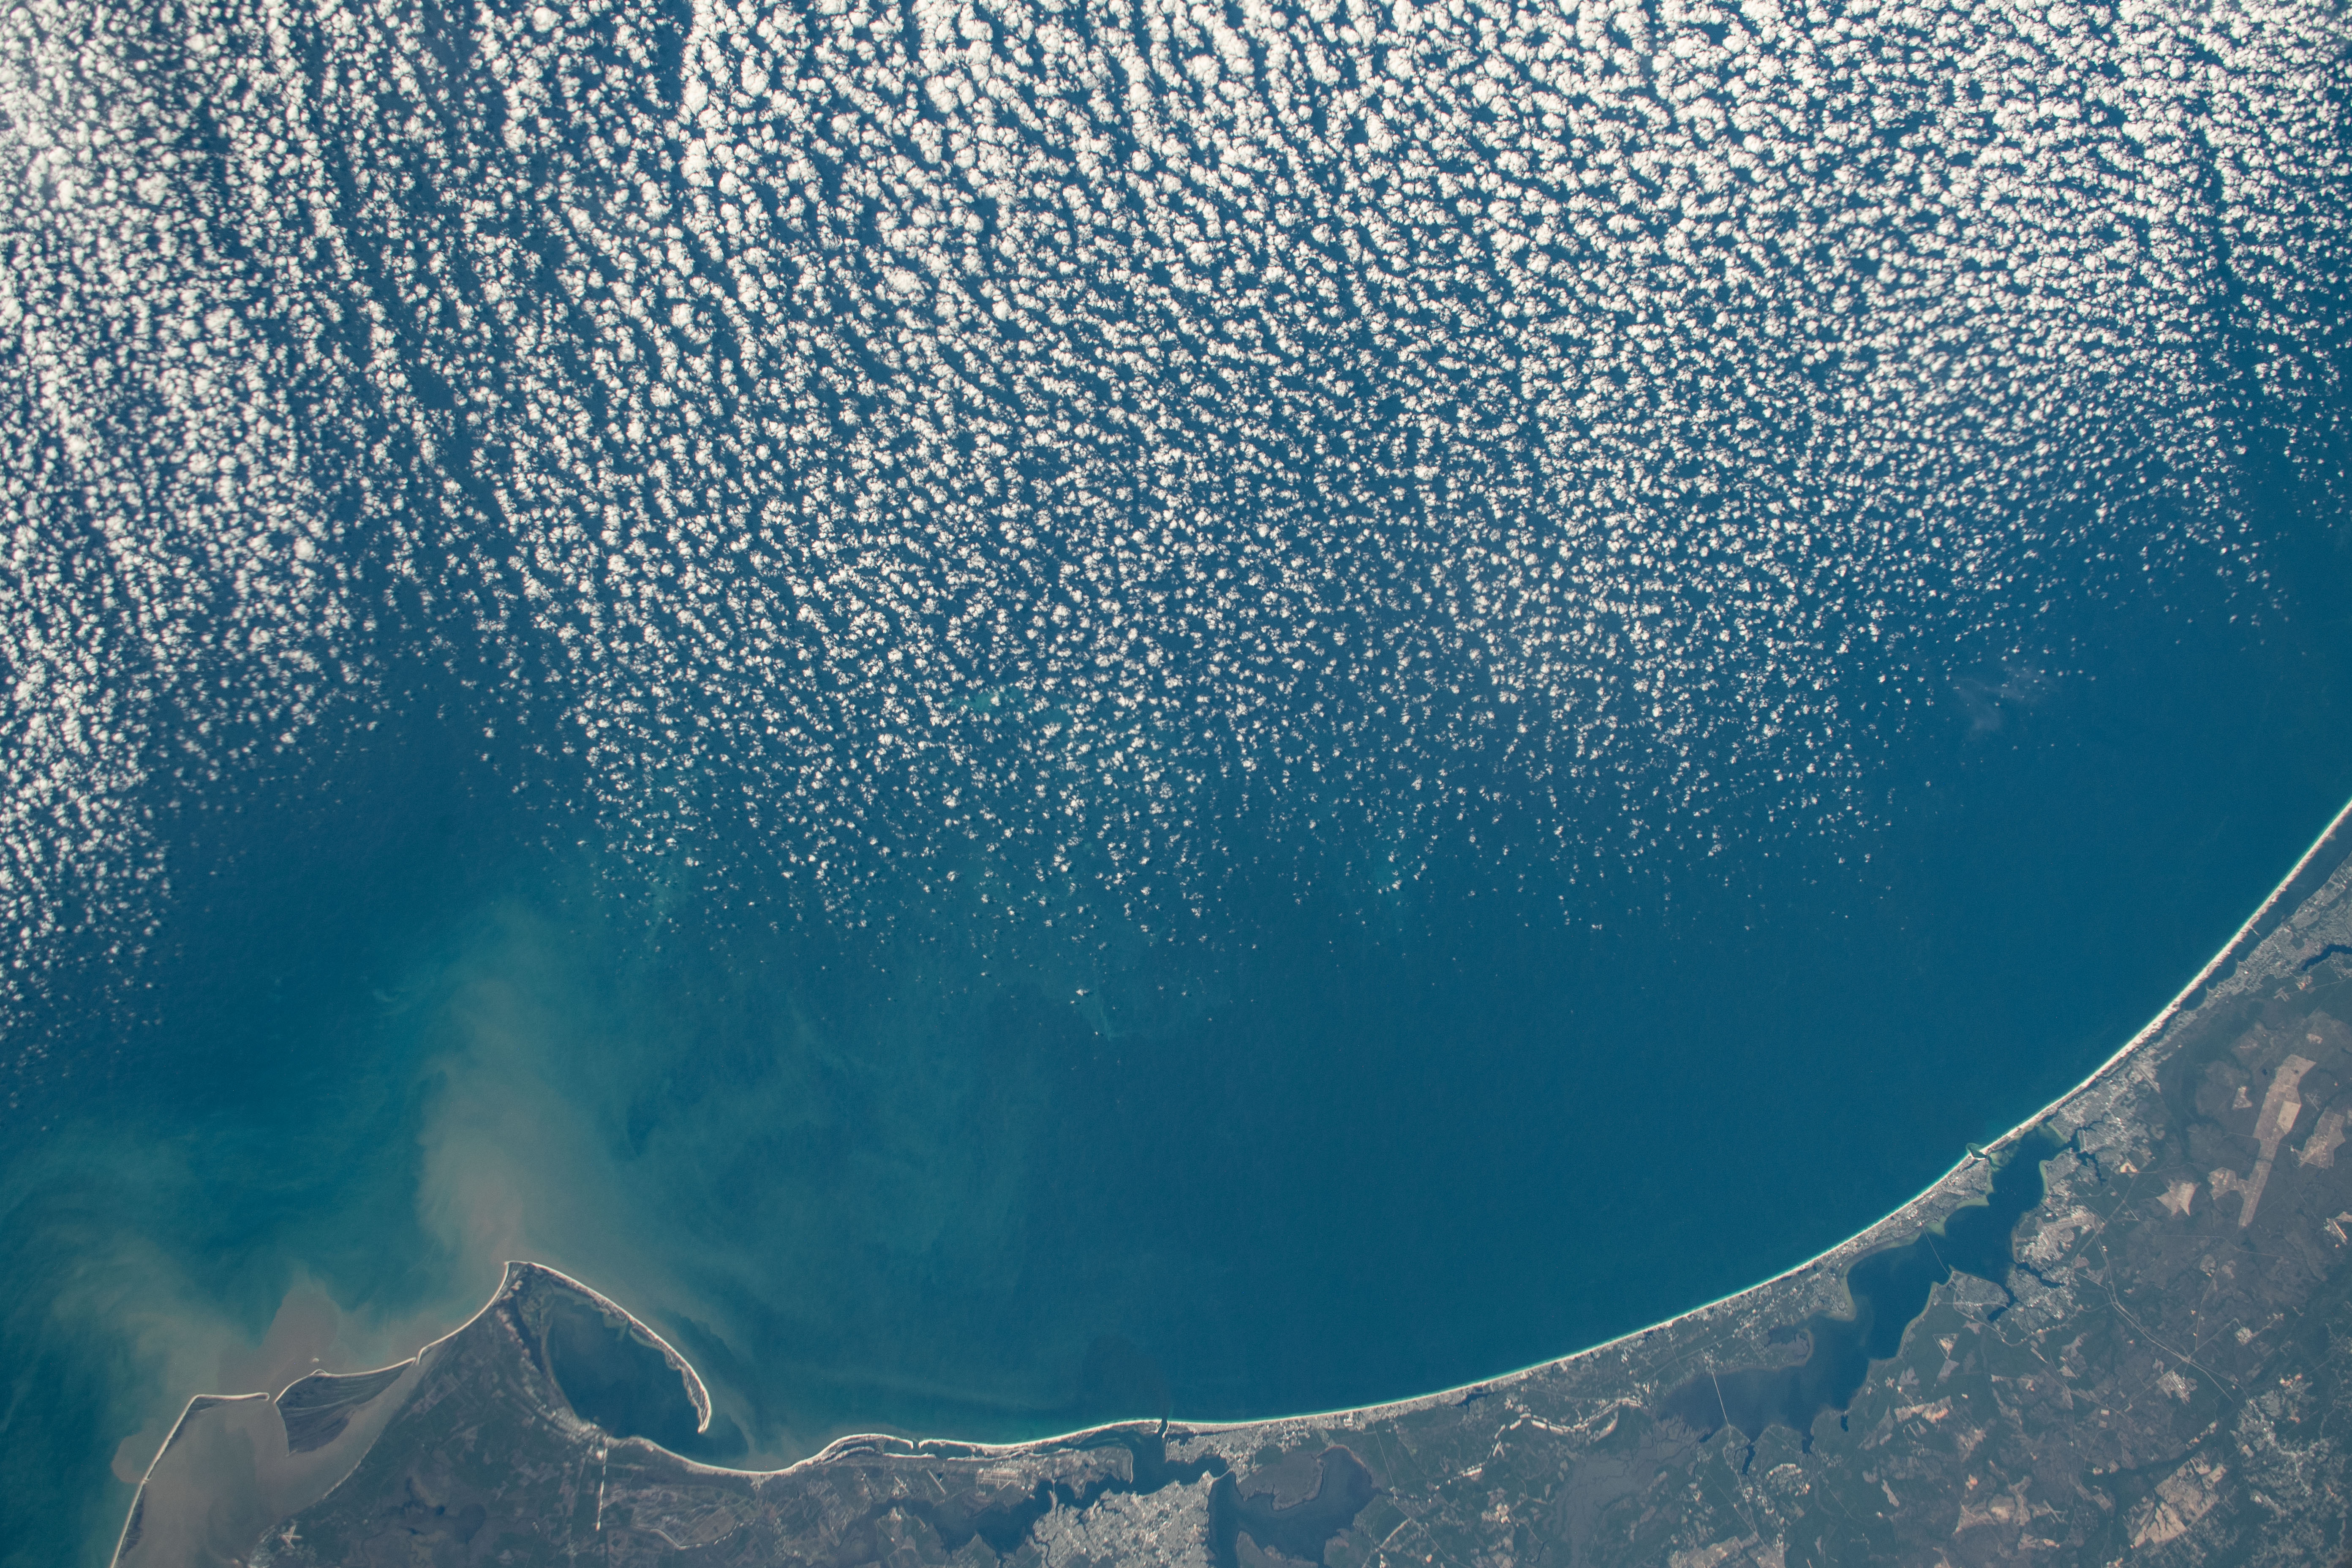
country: USA-FLORIDA
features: PANAMA CITY, SAINT JOSEPH BAY, SAINT ANDREW BAY, WEST BAY, CHOCTAWHATCHEE BAY, APALACHICOLA BAY
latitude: 30.0
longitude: -86.0
